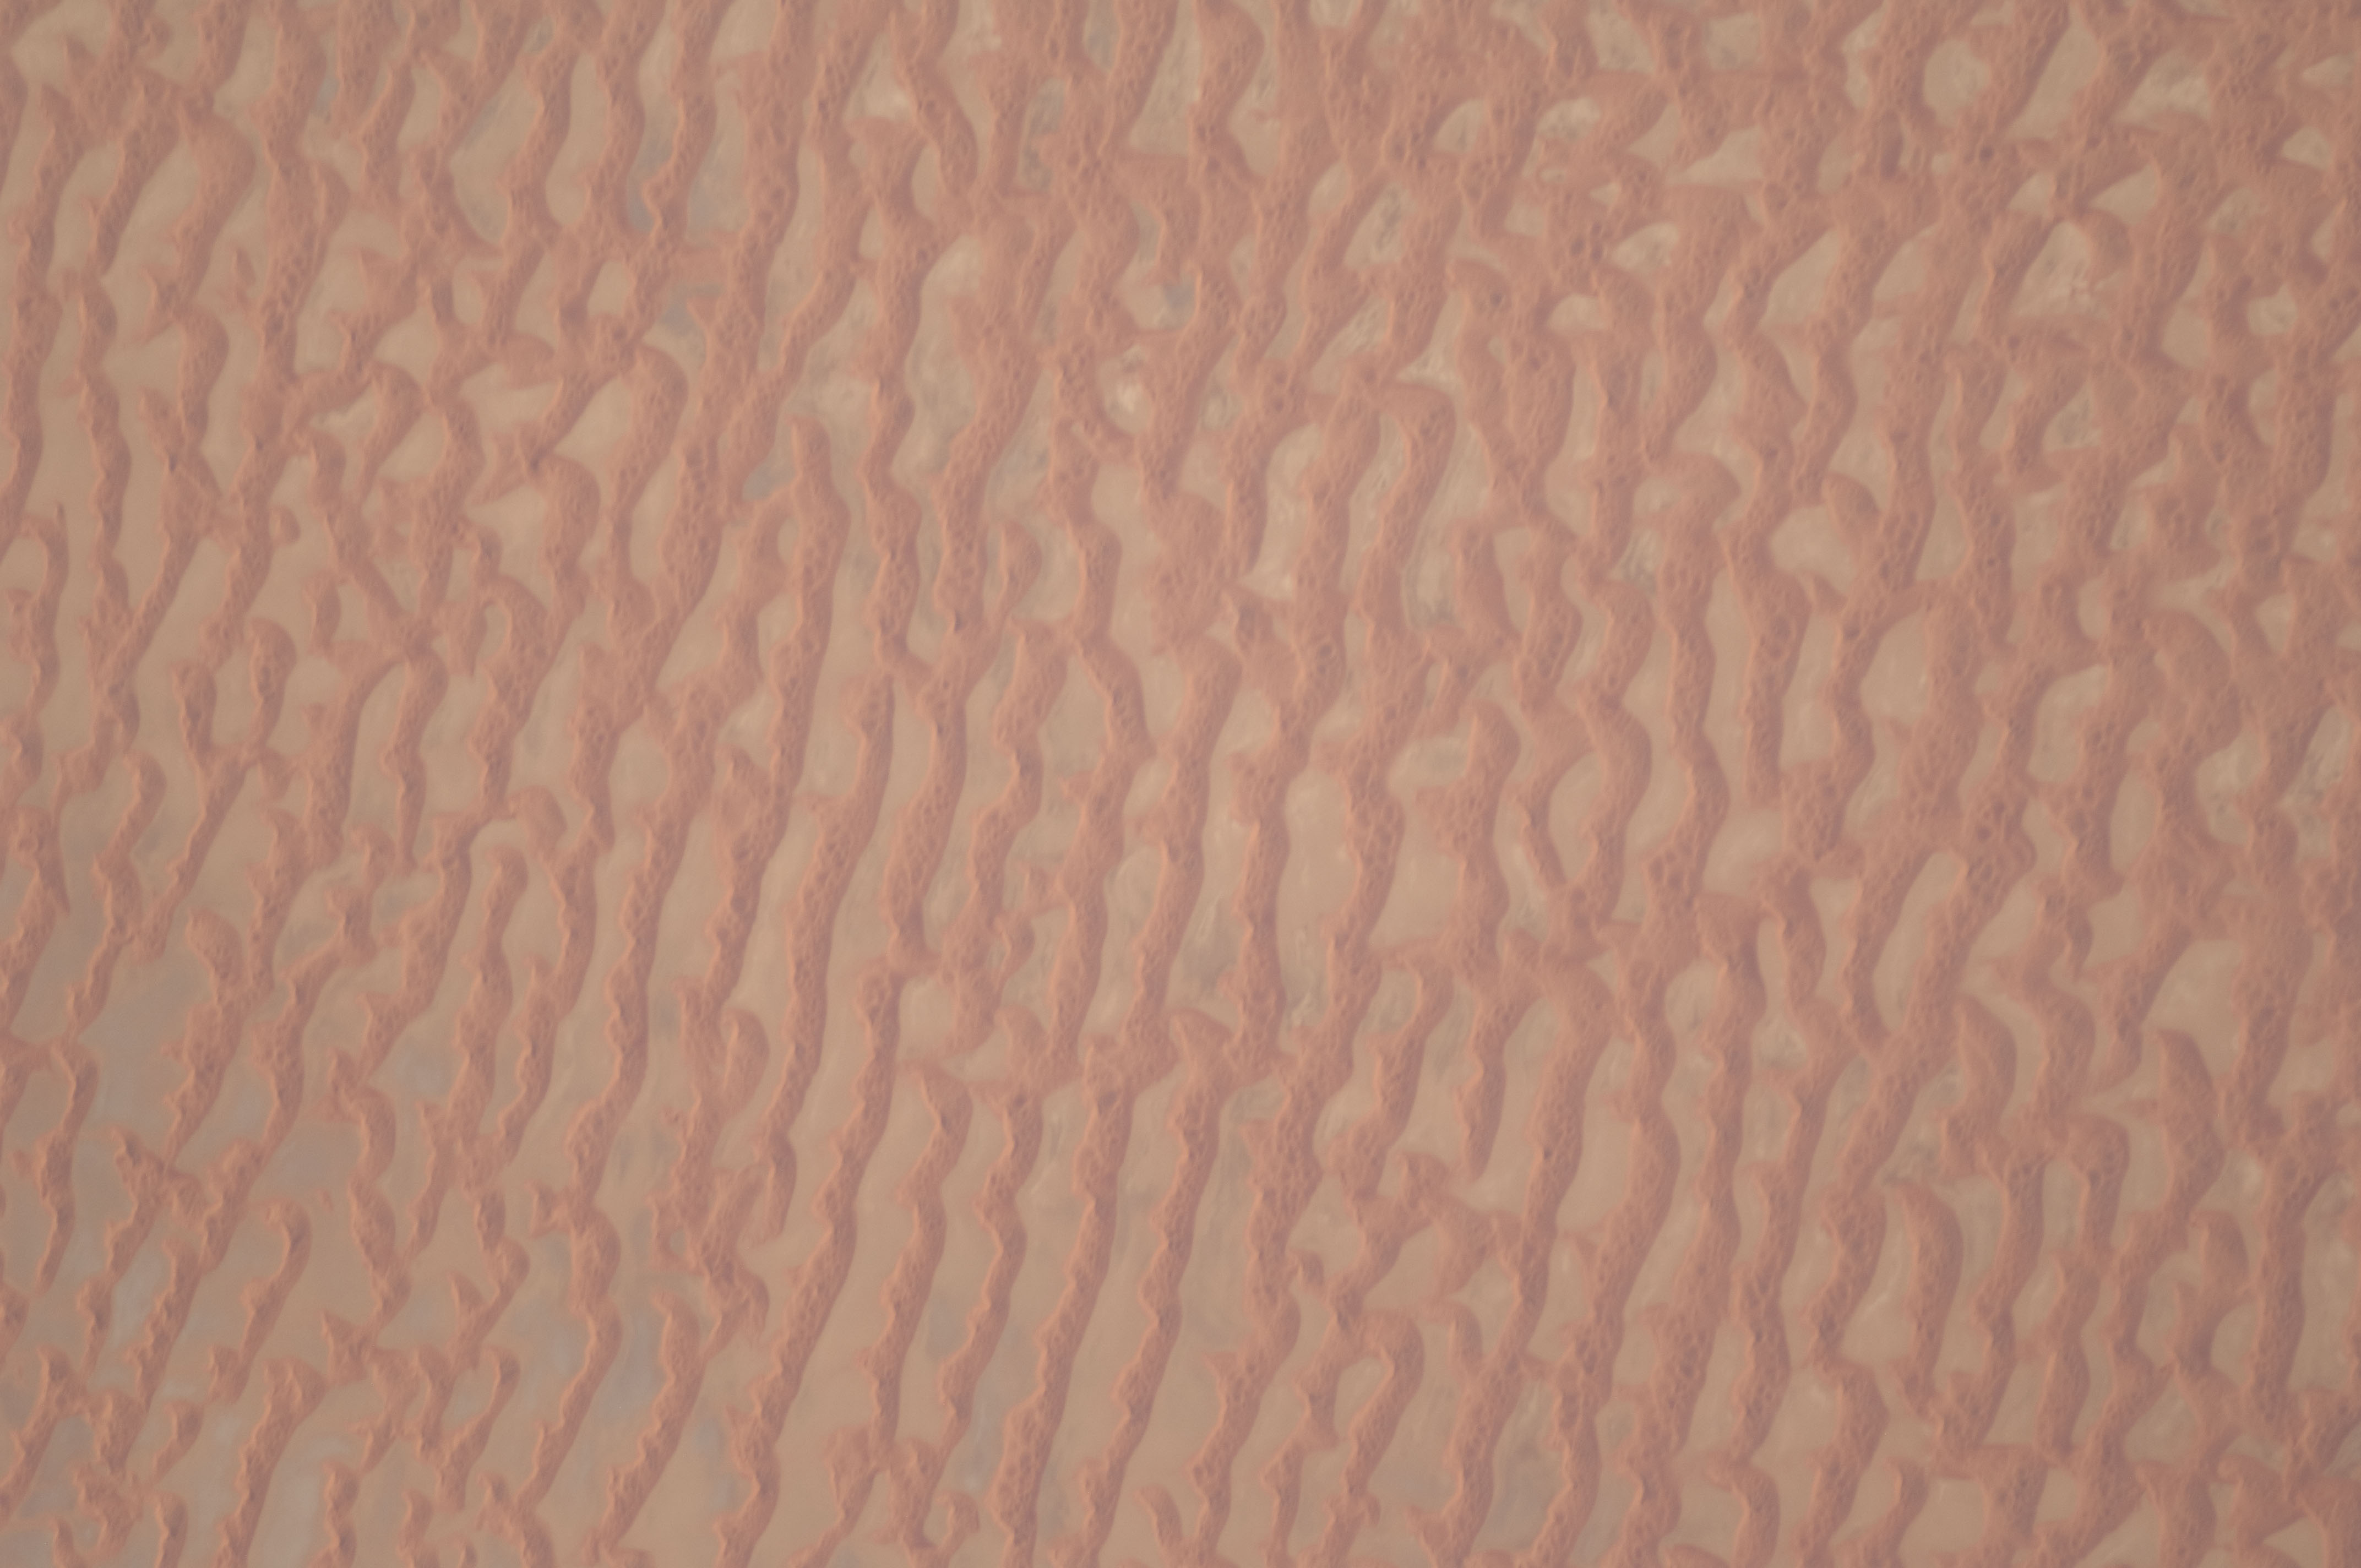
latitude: 21.3
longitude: 54.0
